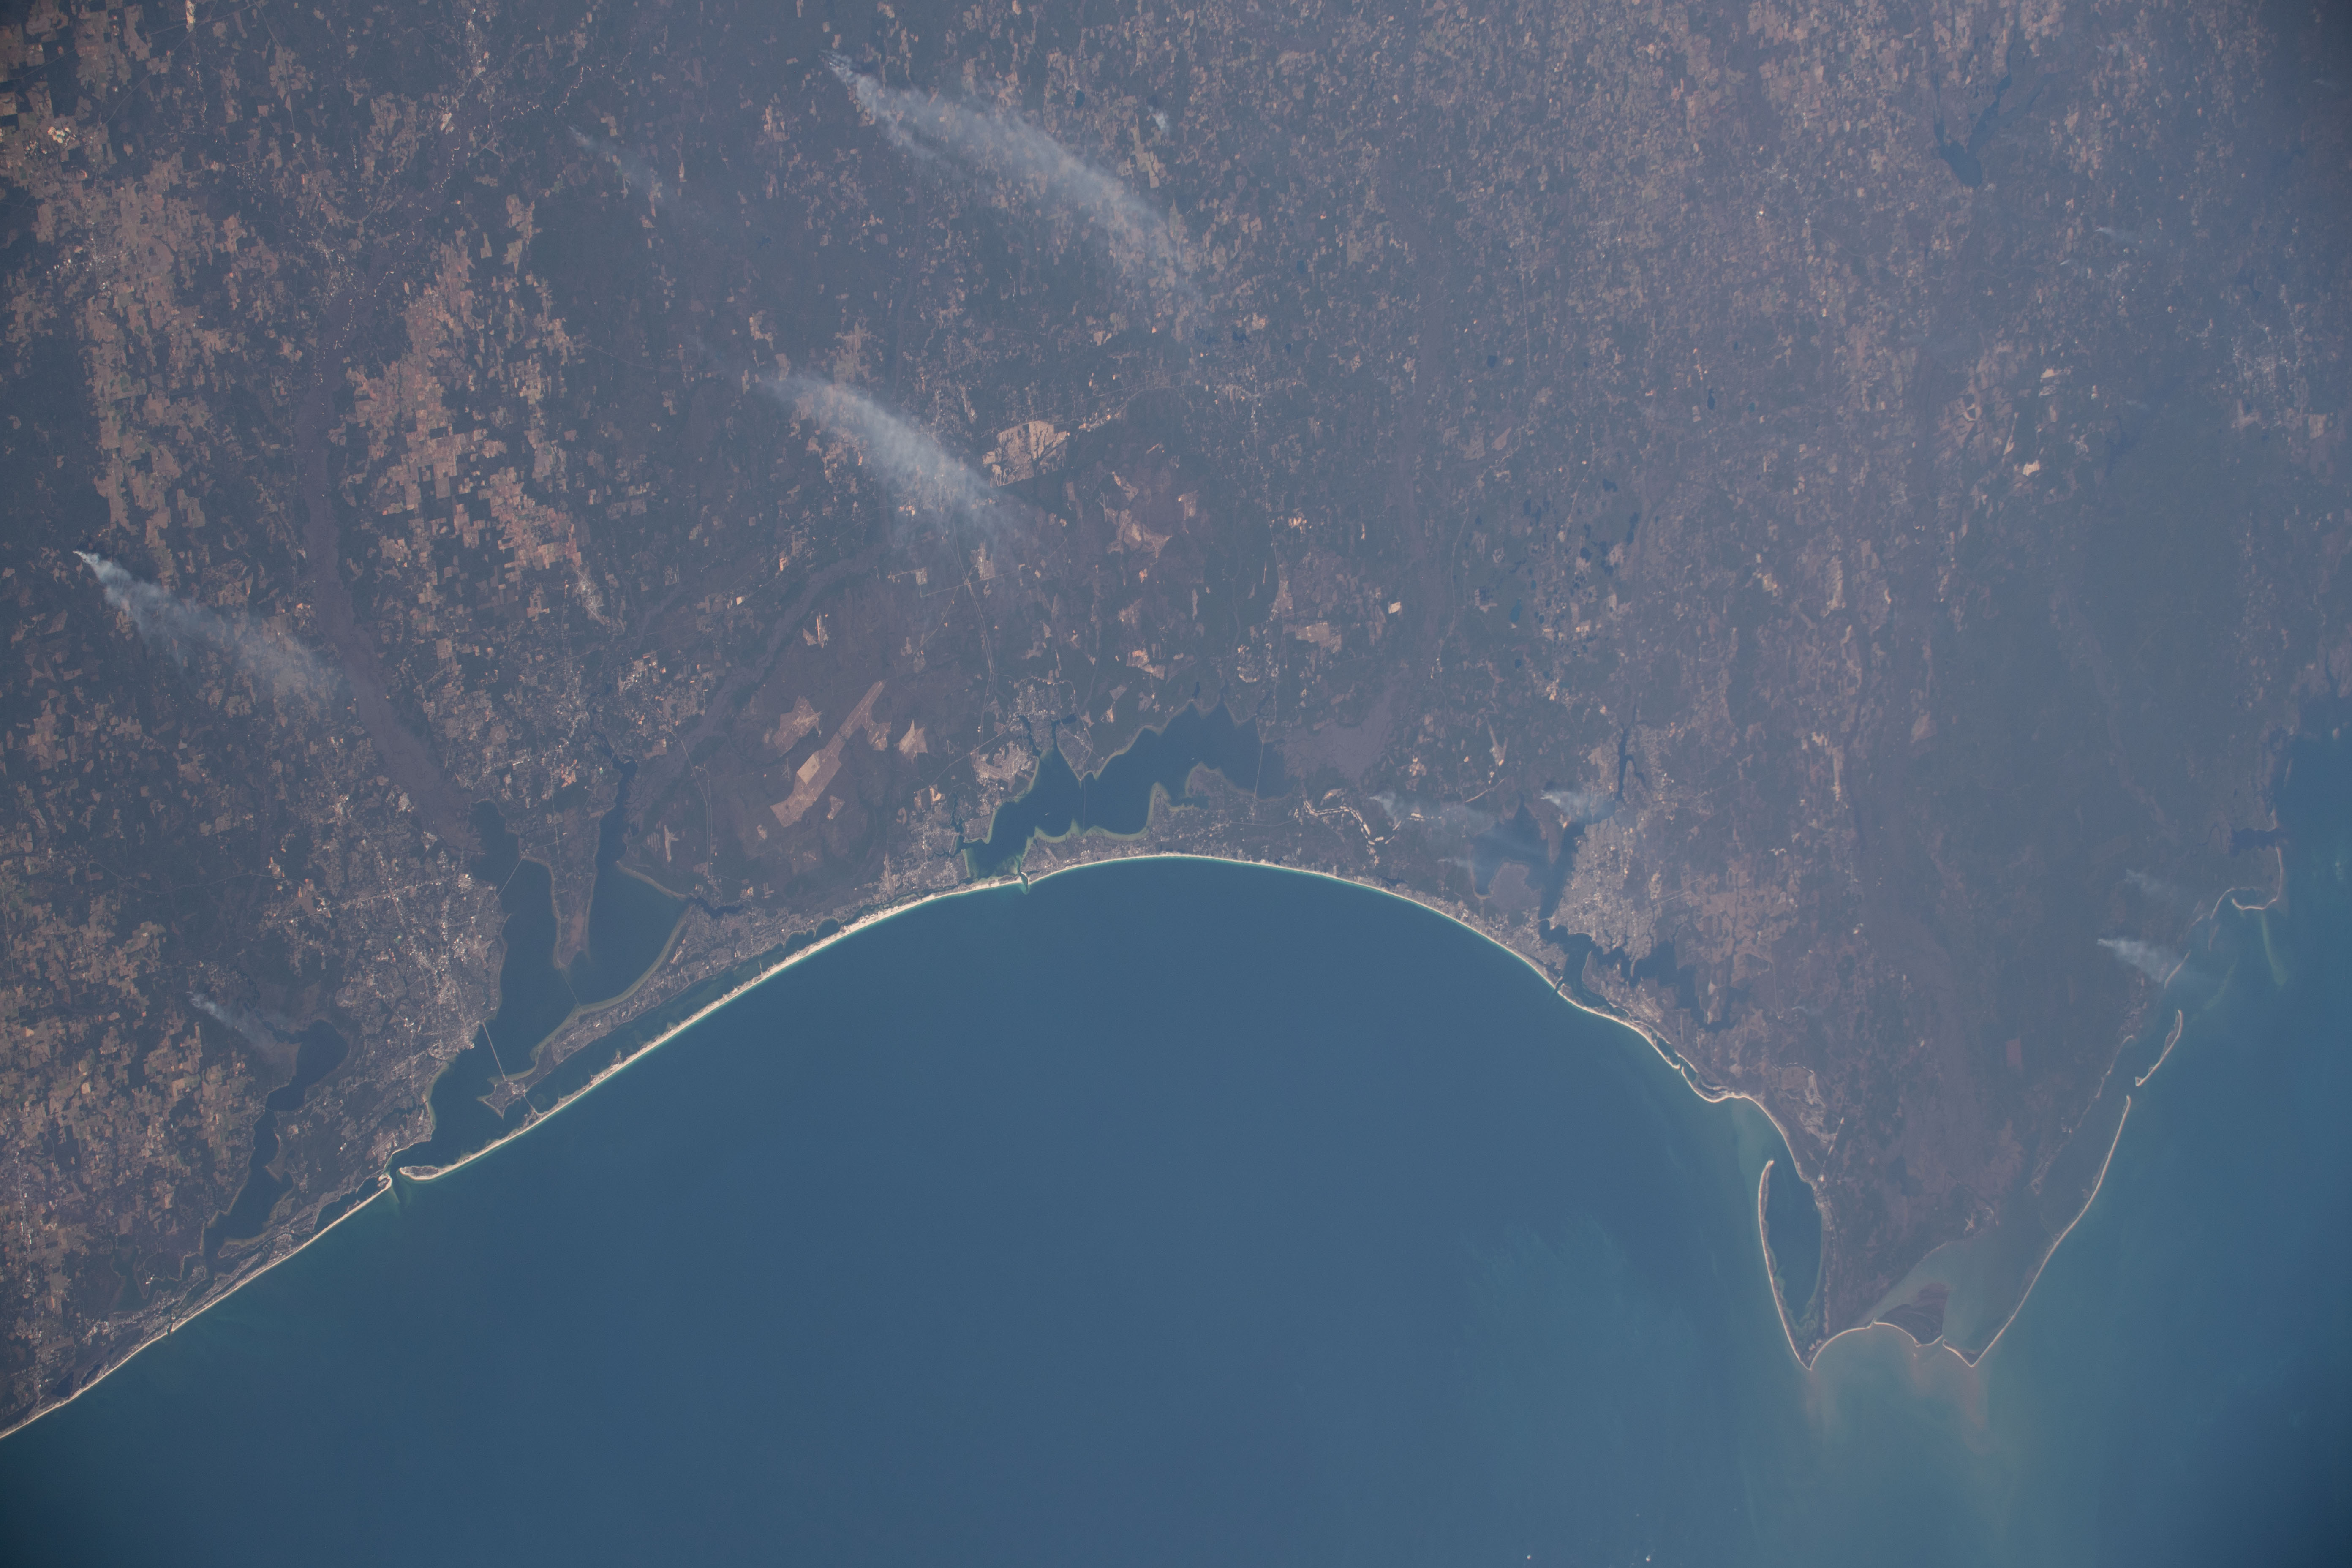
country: USA-FLORIDA
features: APALACHICOLA RIVER WILDLIFE AND ENVIRONMENTAL AREA, SAINT JOSEPH BAY, SAINT ANDREW BAY, APALACHICOLA BAY, CHOCTAWHATCHEE BAY, PENSACOLA BAY
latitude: 30.4
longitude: -86.2
